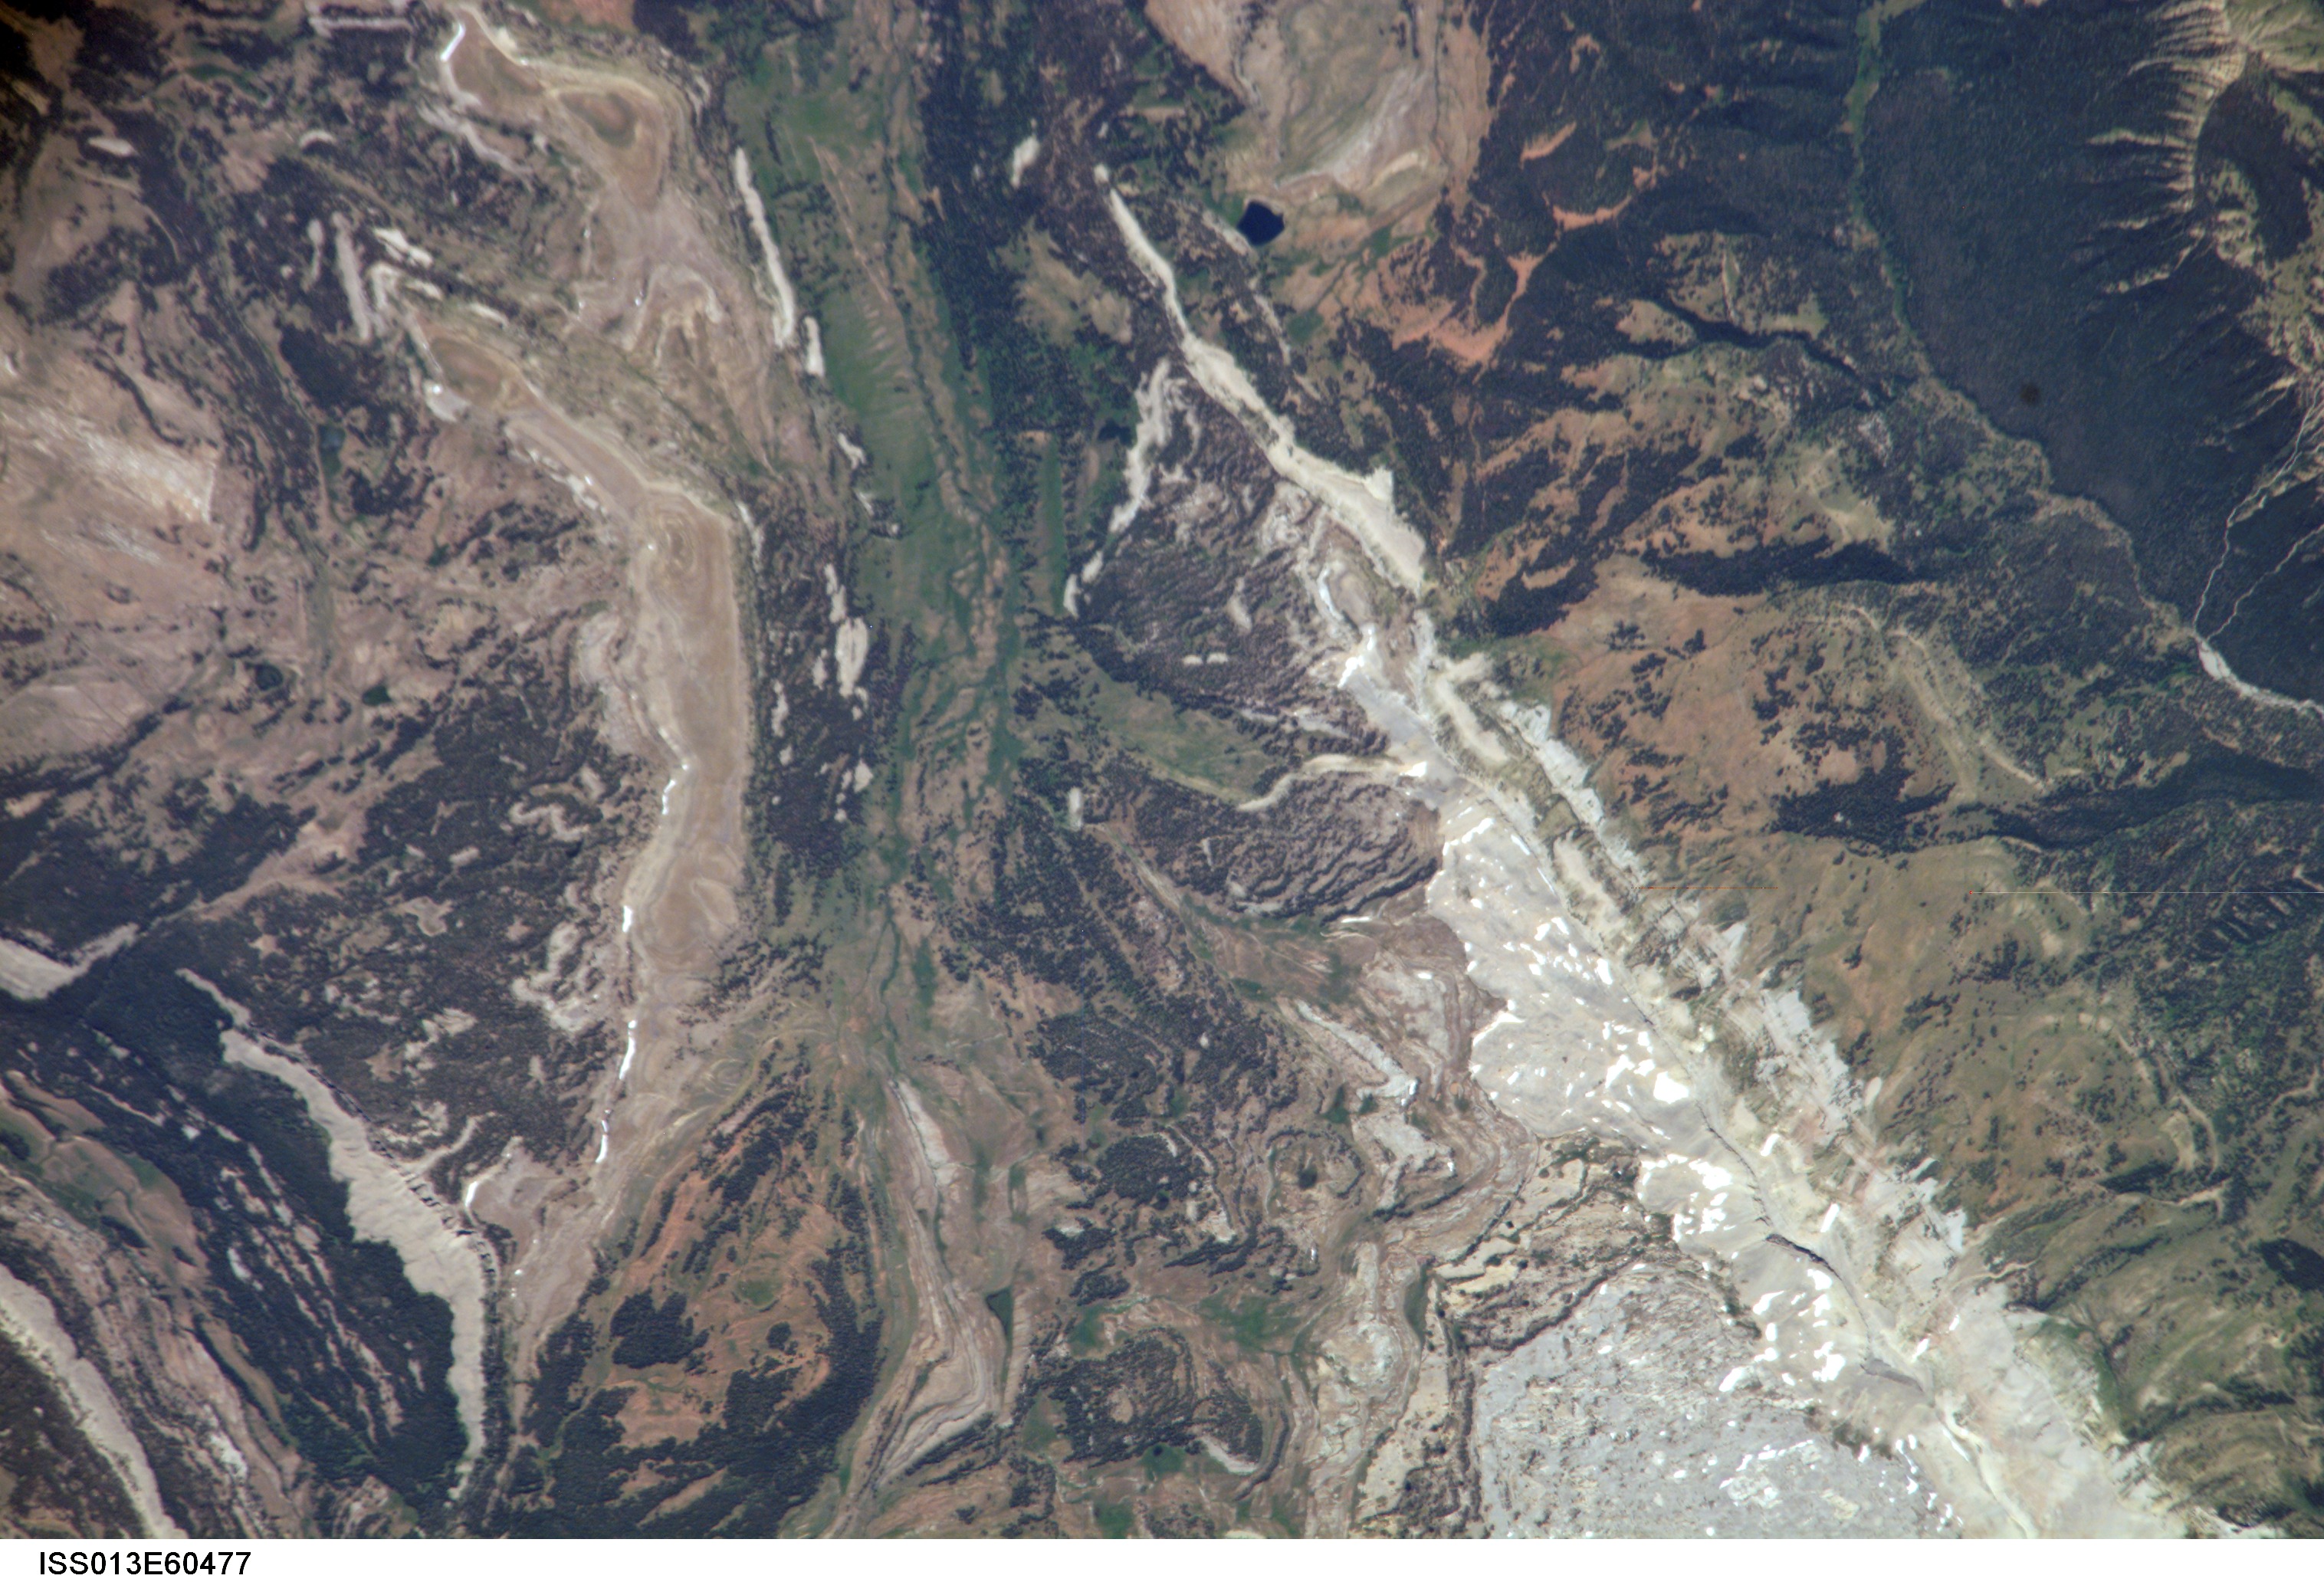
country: USA-WYOMING
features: GROS VENTRE RA., LAKES, FOR.
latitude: 43.3
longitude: -110.1
